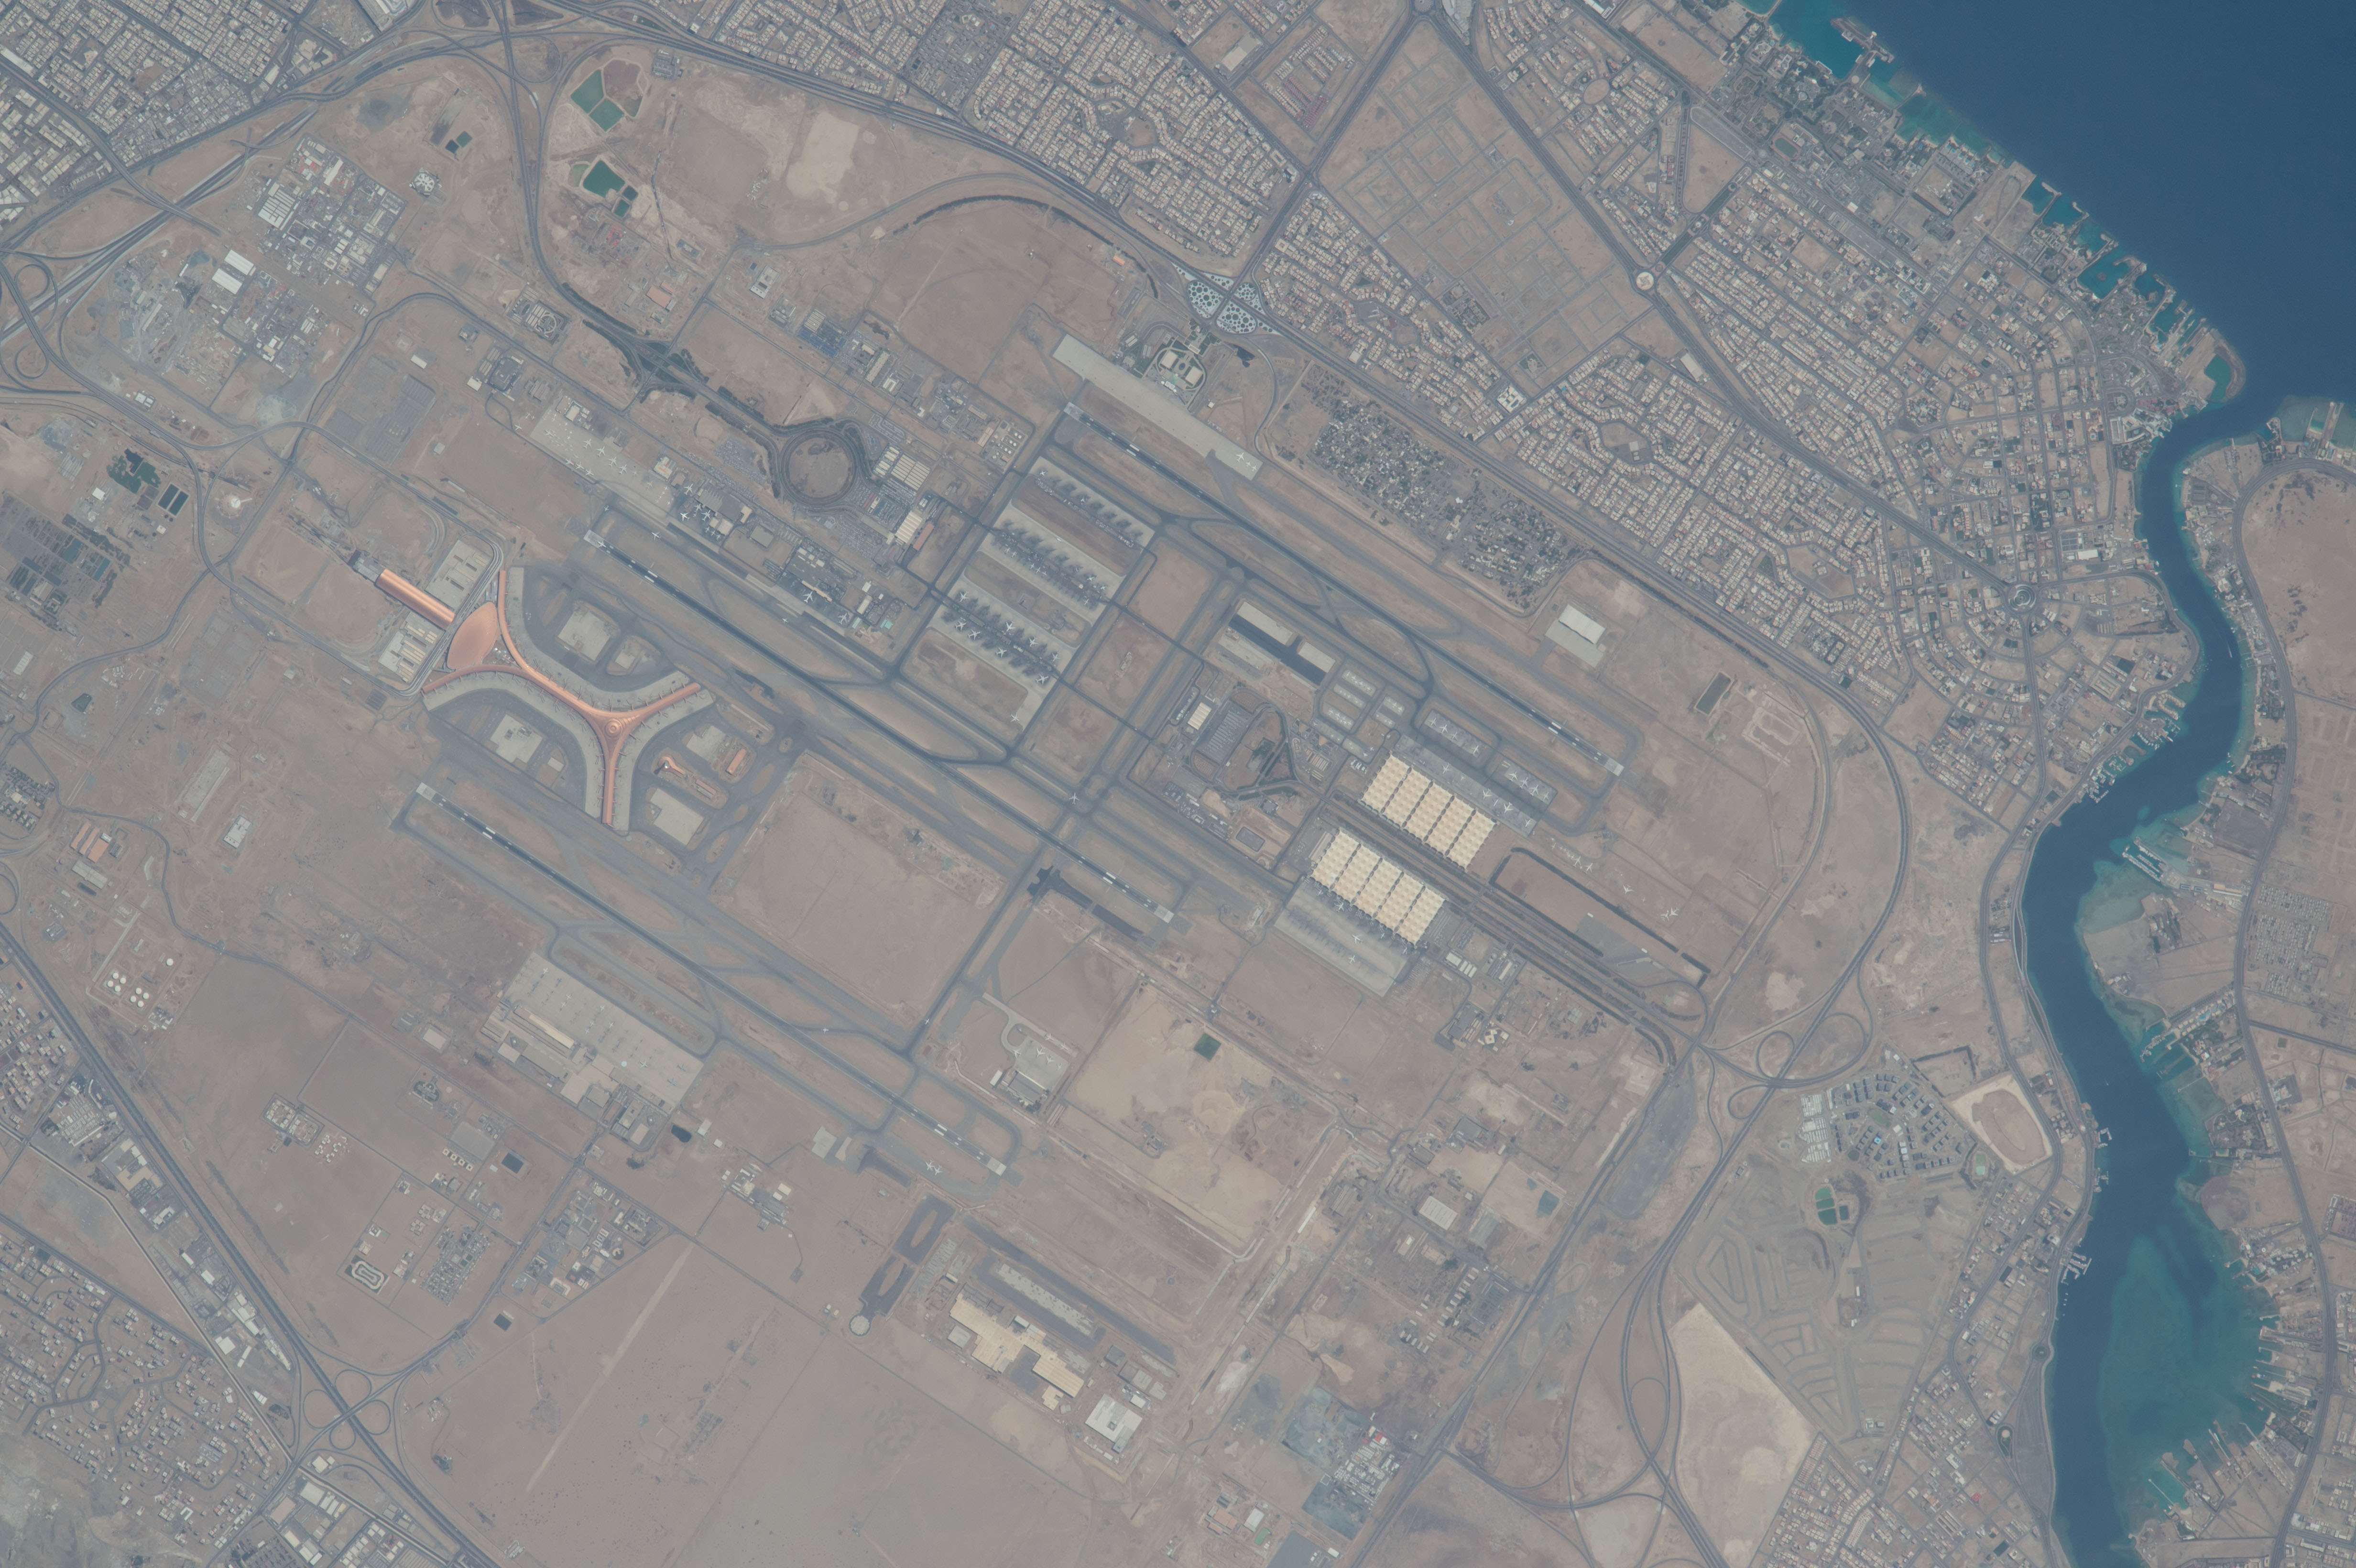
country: SAUDI ARABIA
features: JEDDAH, KING ABDULAZIZ INTERNATIONAL AIRPORT, ABHUR BAY
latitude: 21.7
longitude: 39.1
